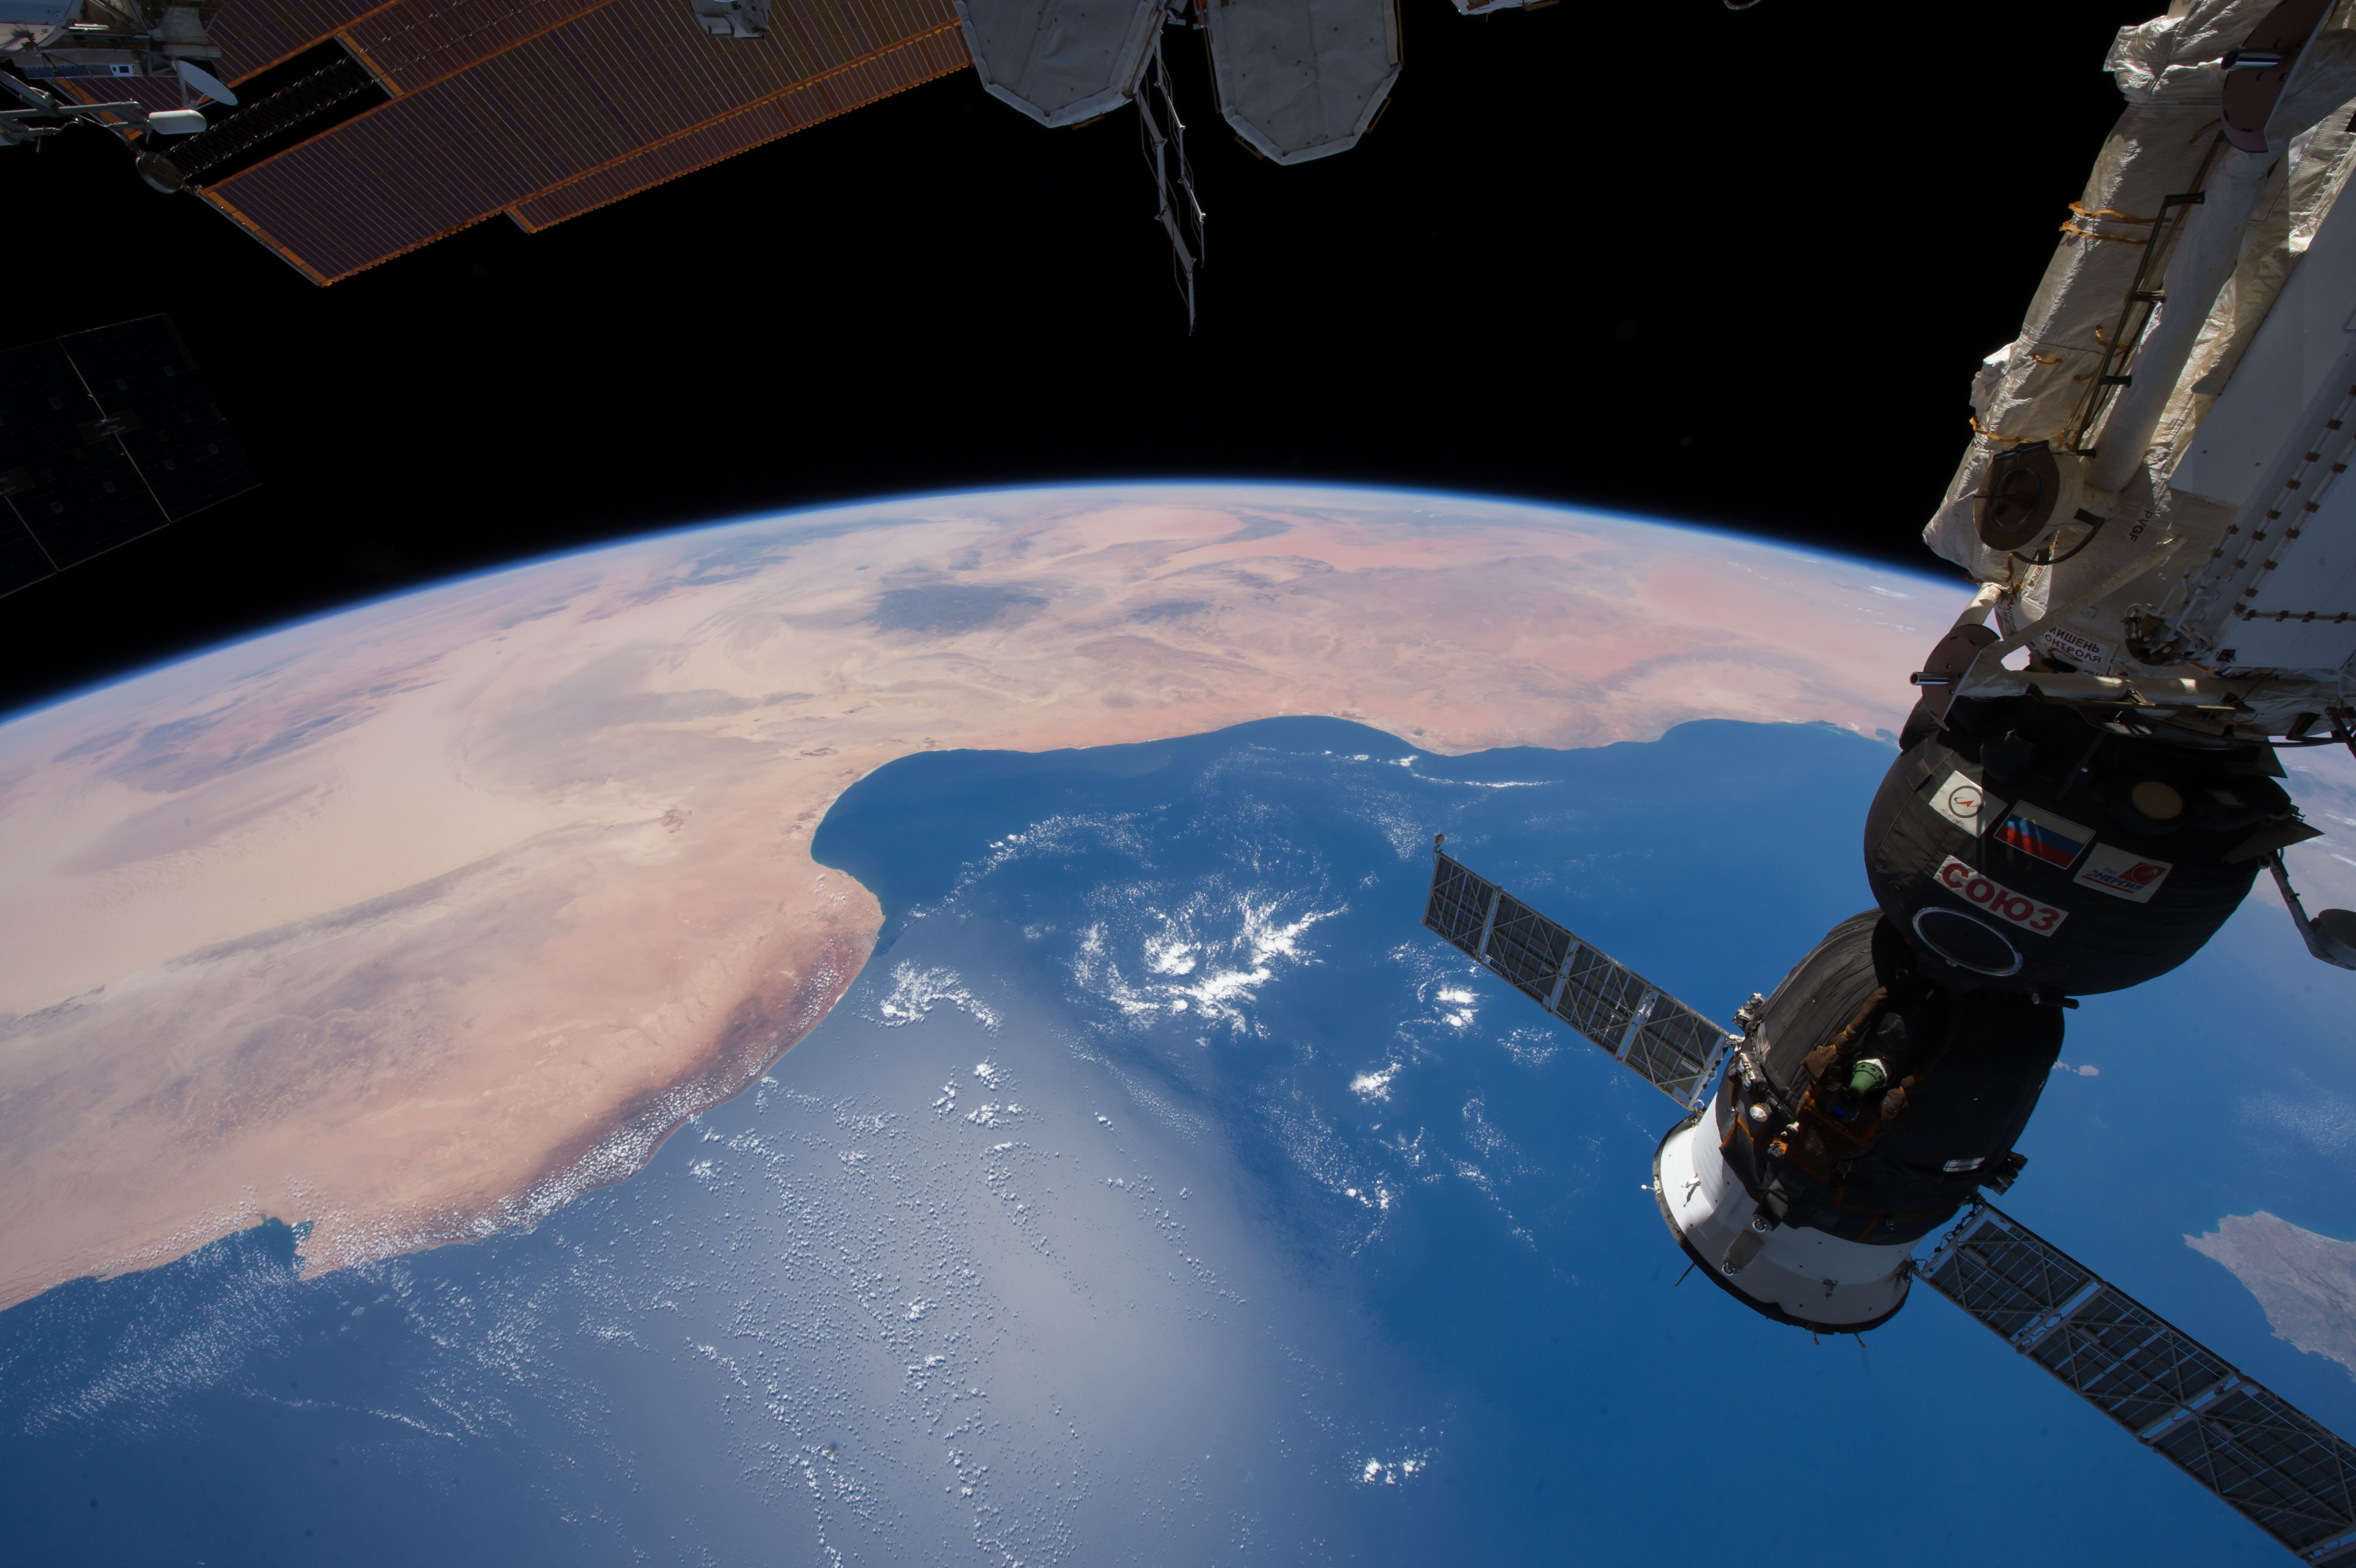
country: LIBYA
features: SIRTE, MEDITERRANEAN SEA, TRIPOLI
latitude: 31.6
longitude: 17.4
